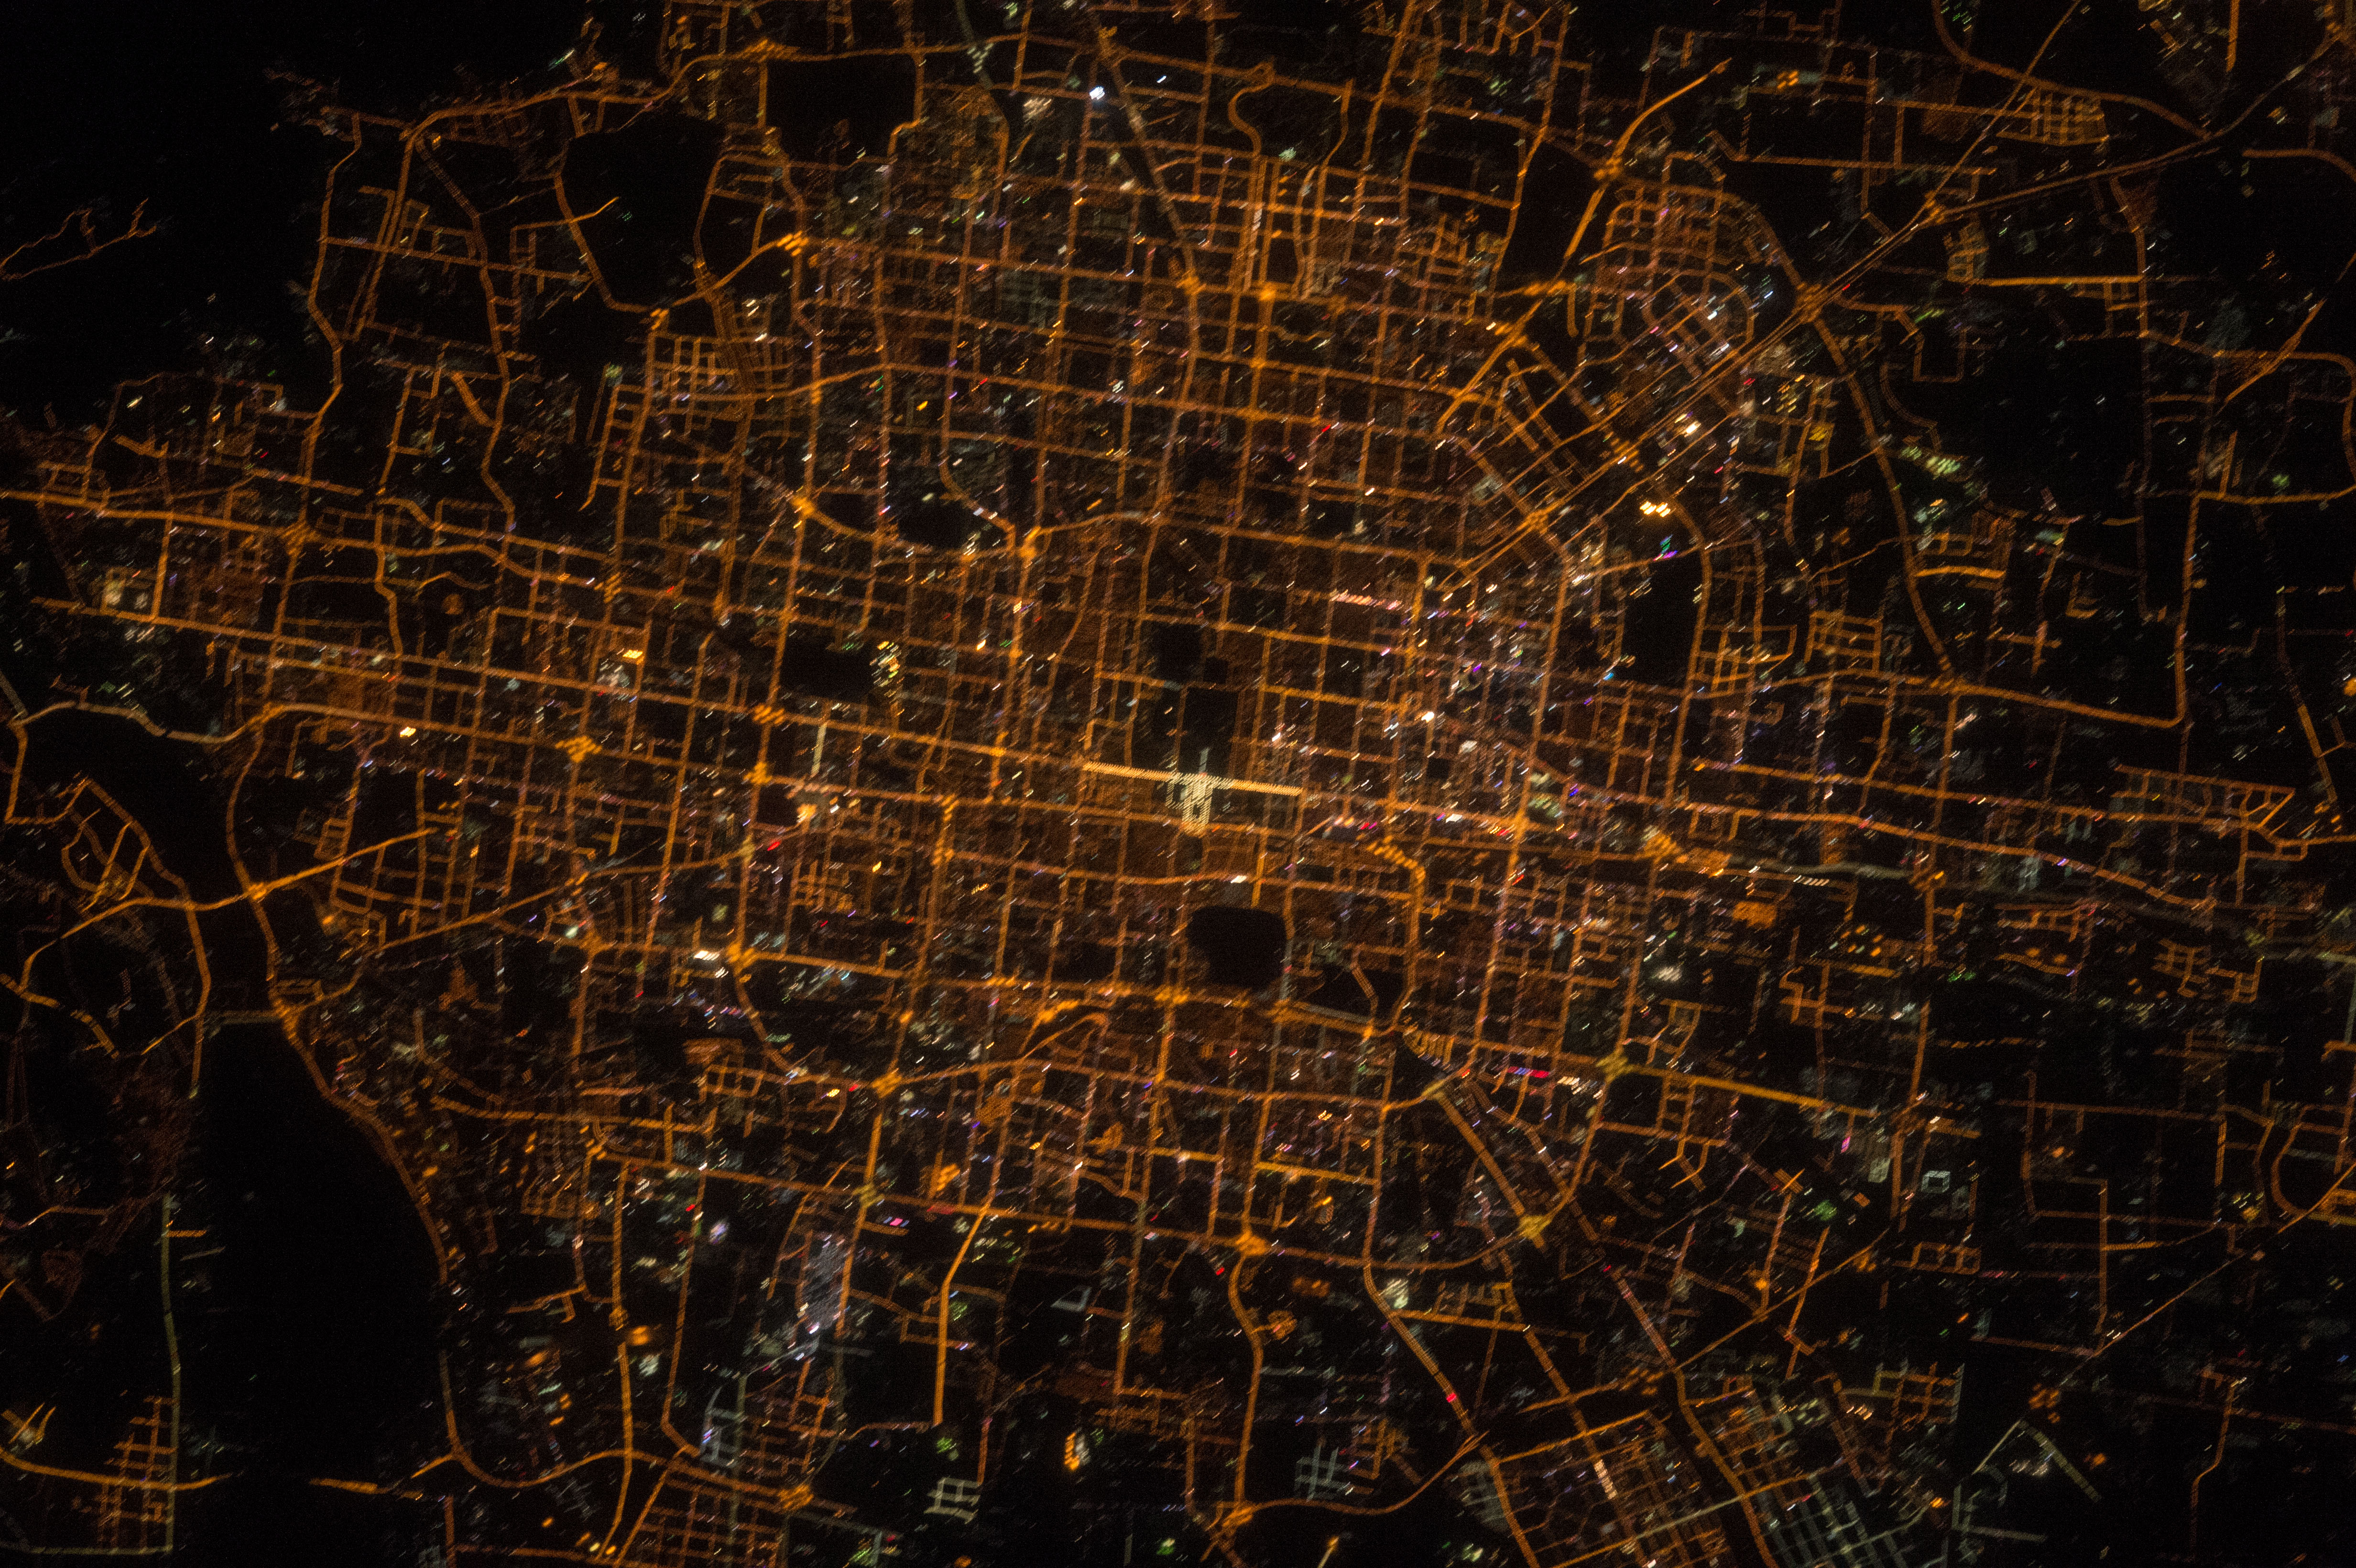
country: CHINA
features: BEIJING AT NIGHT
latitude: 39.9
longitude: 116.4
